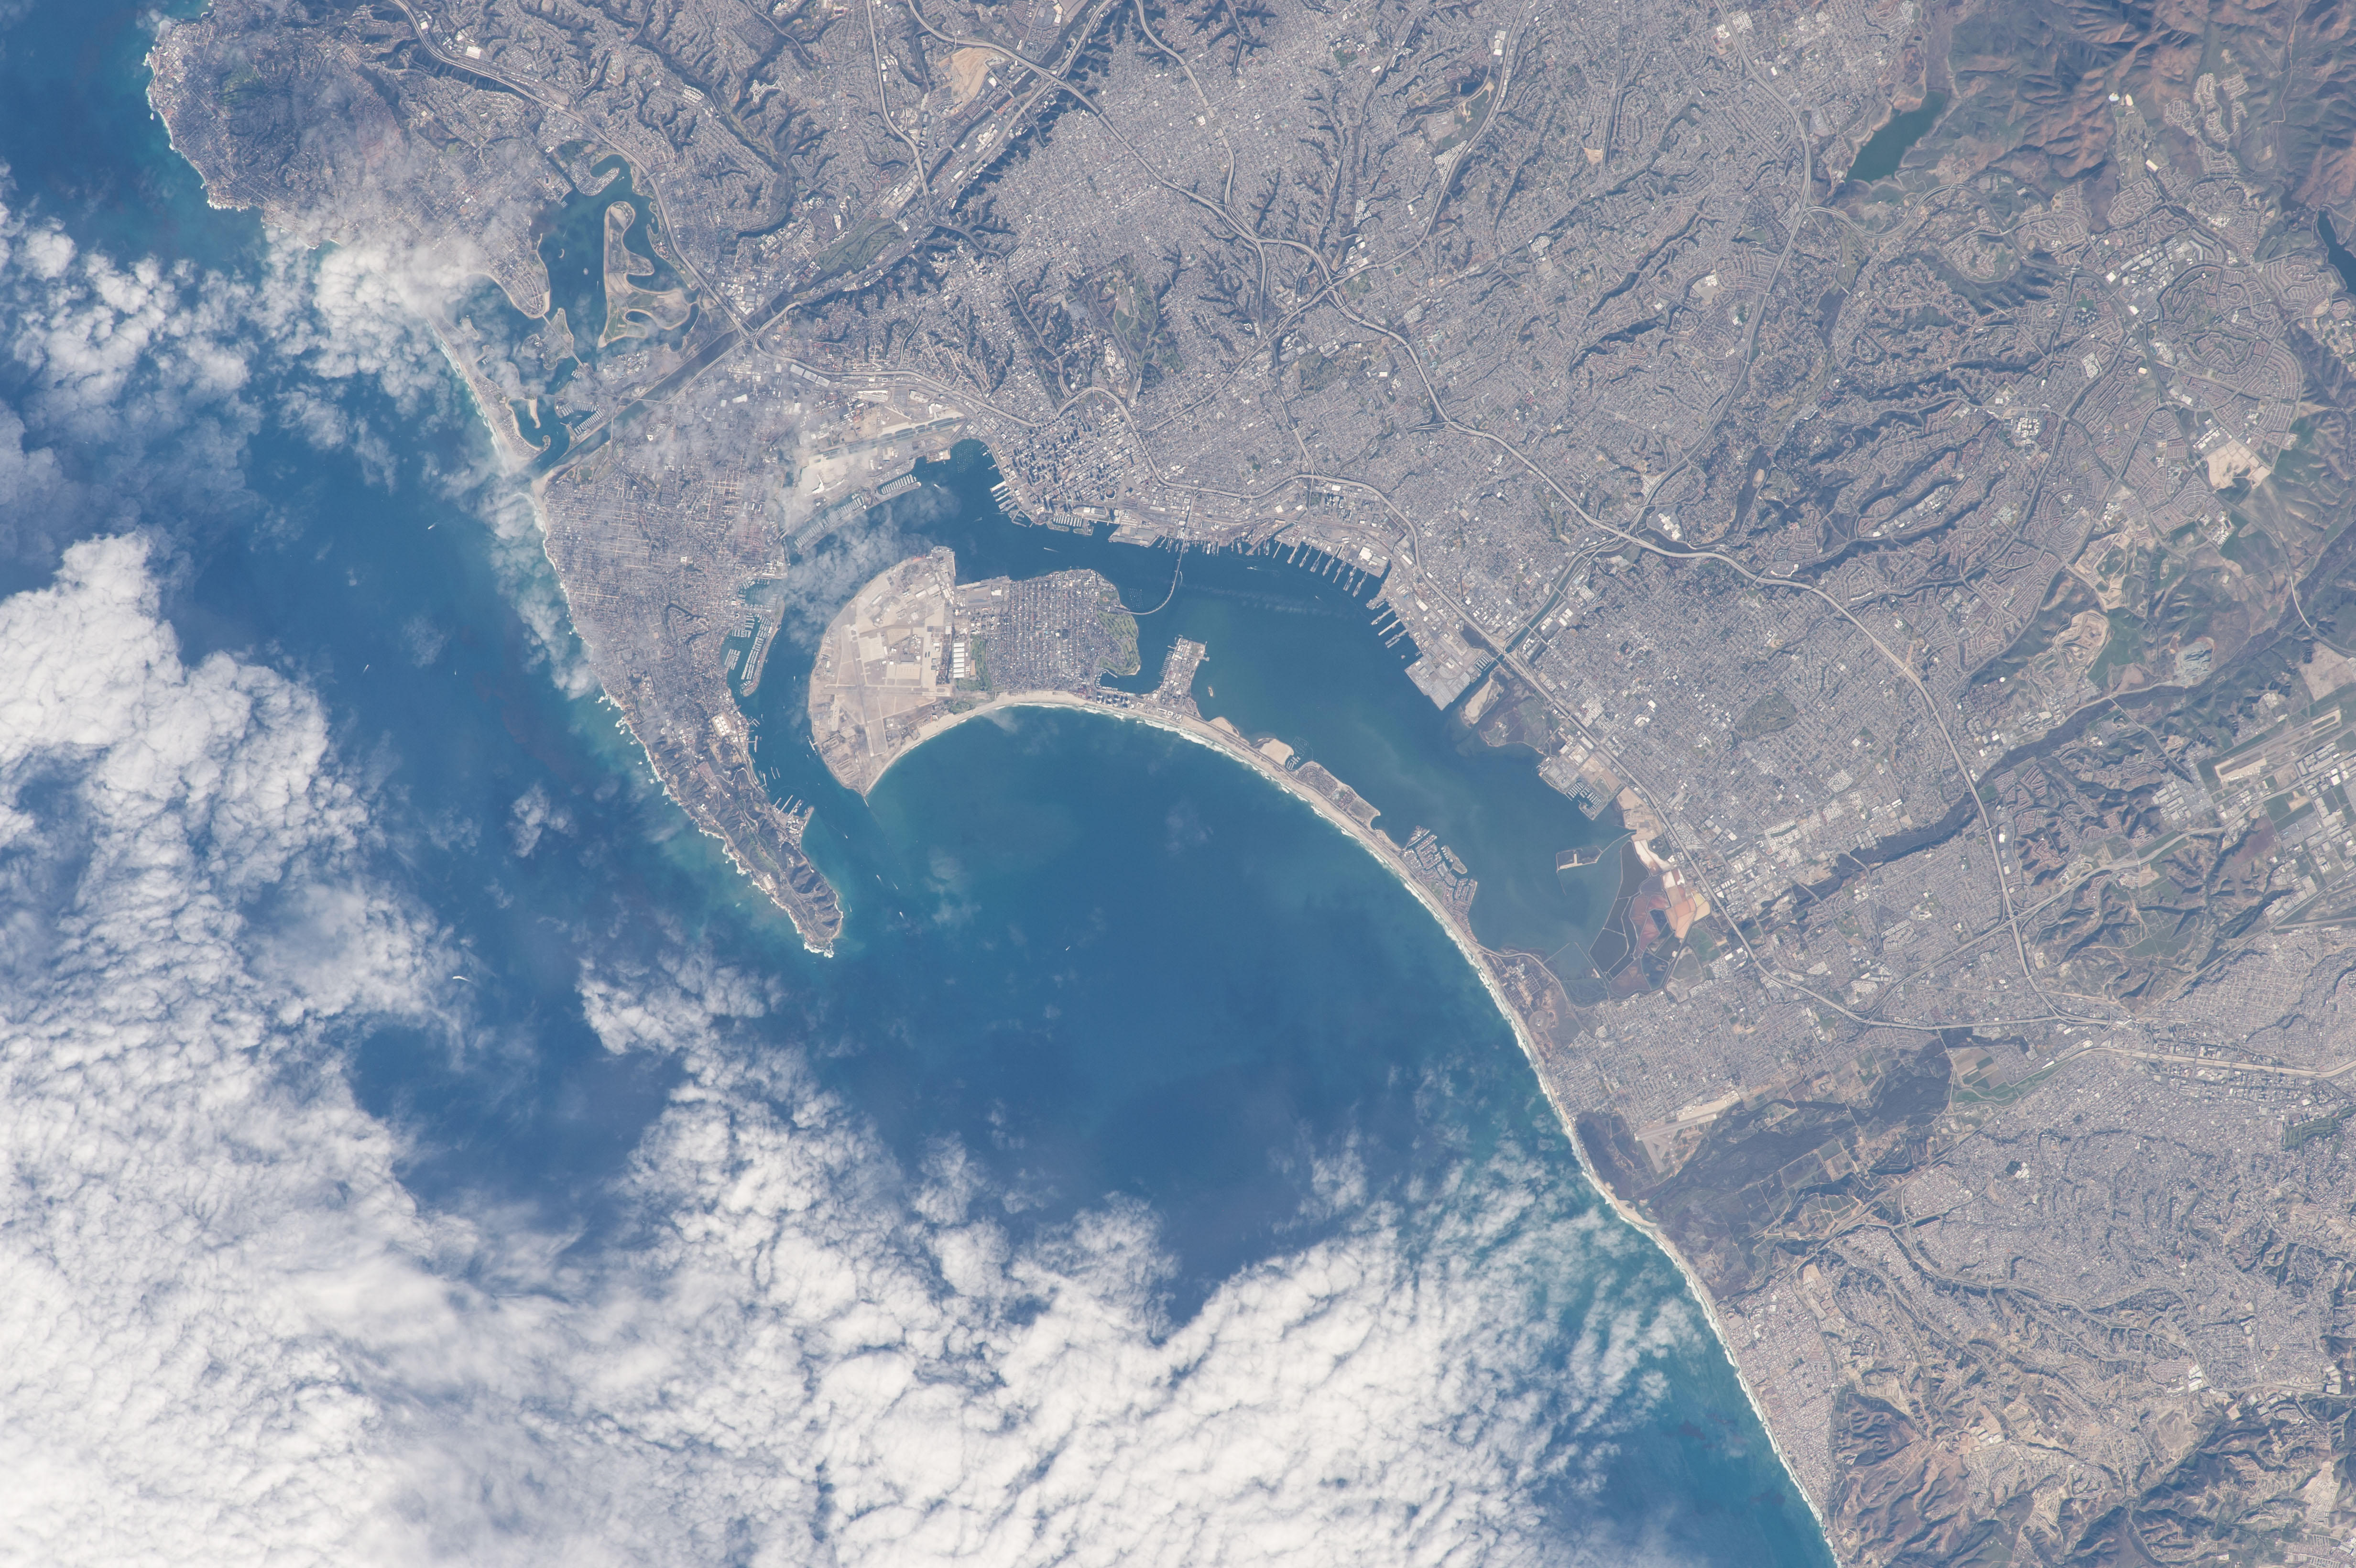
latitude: 32.7
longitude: -117.2
